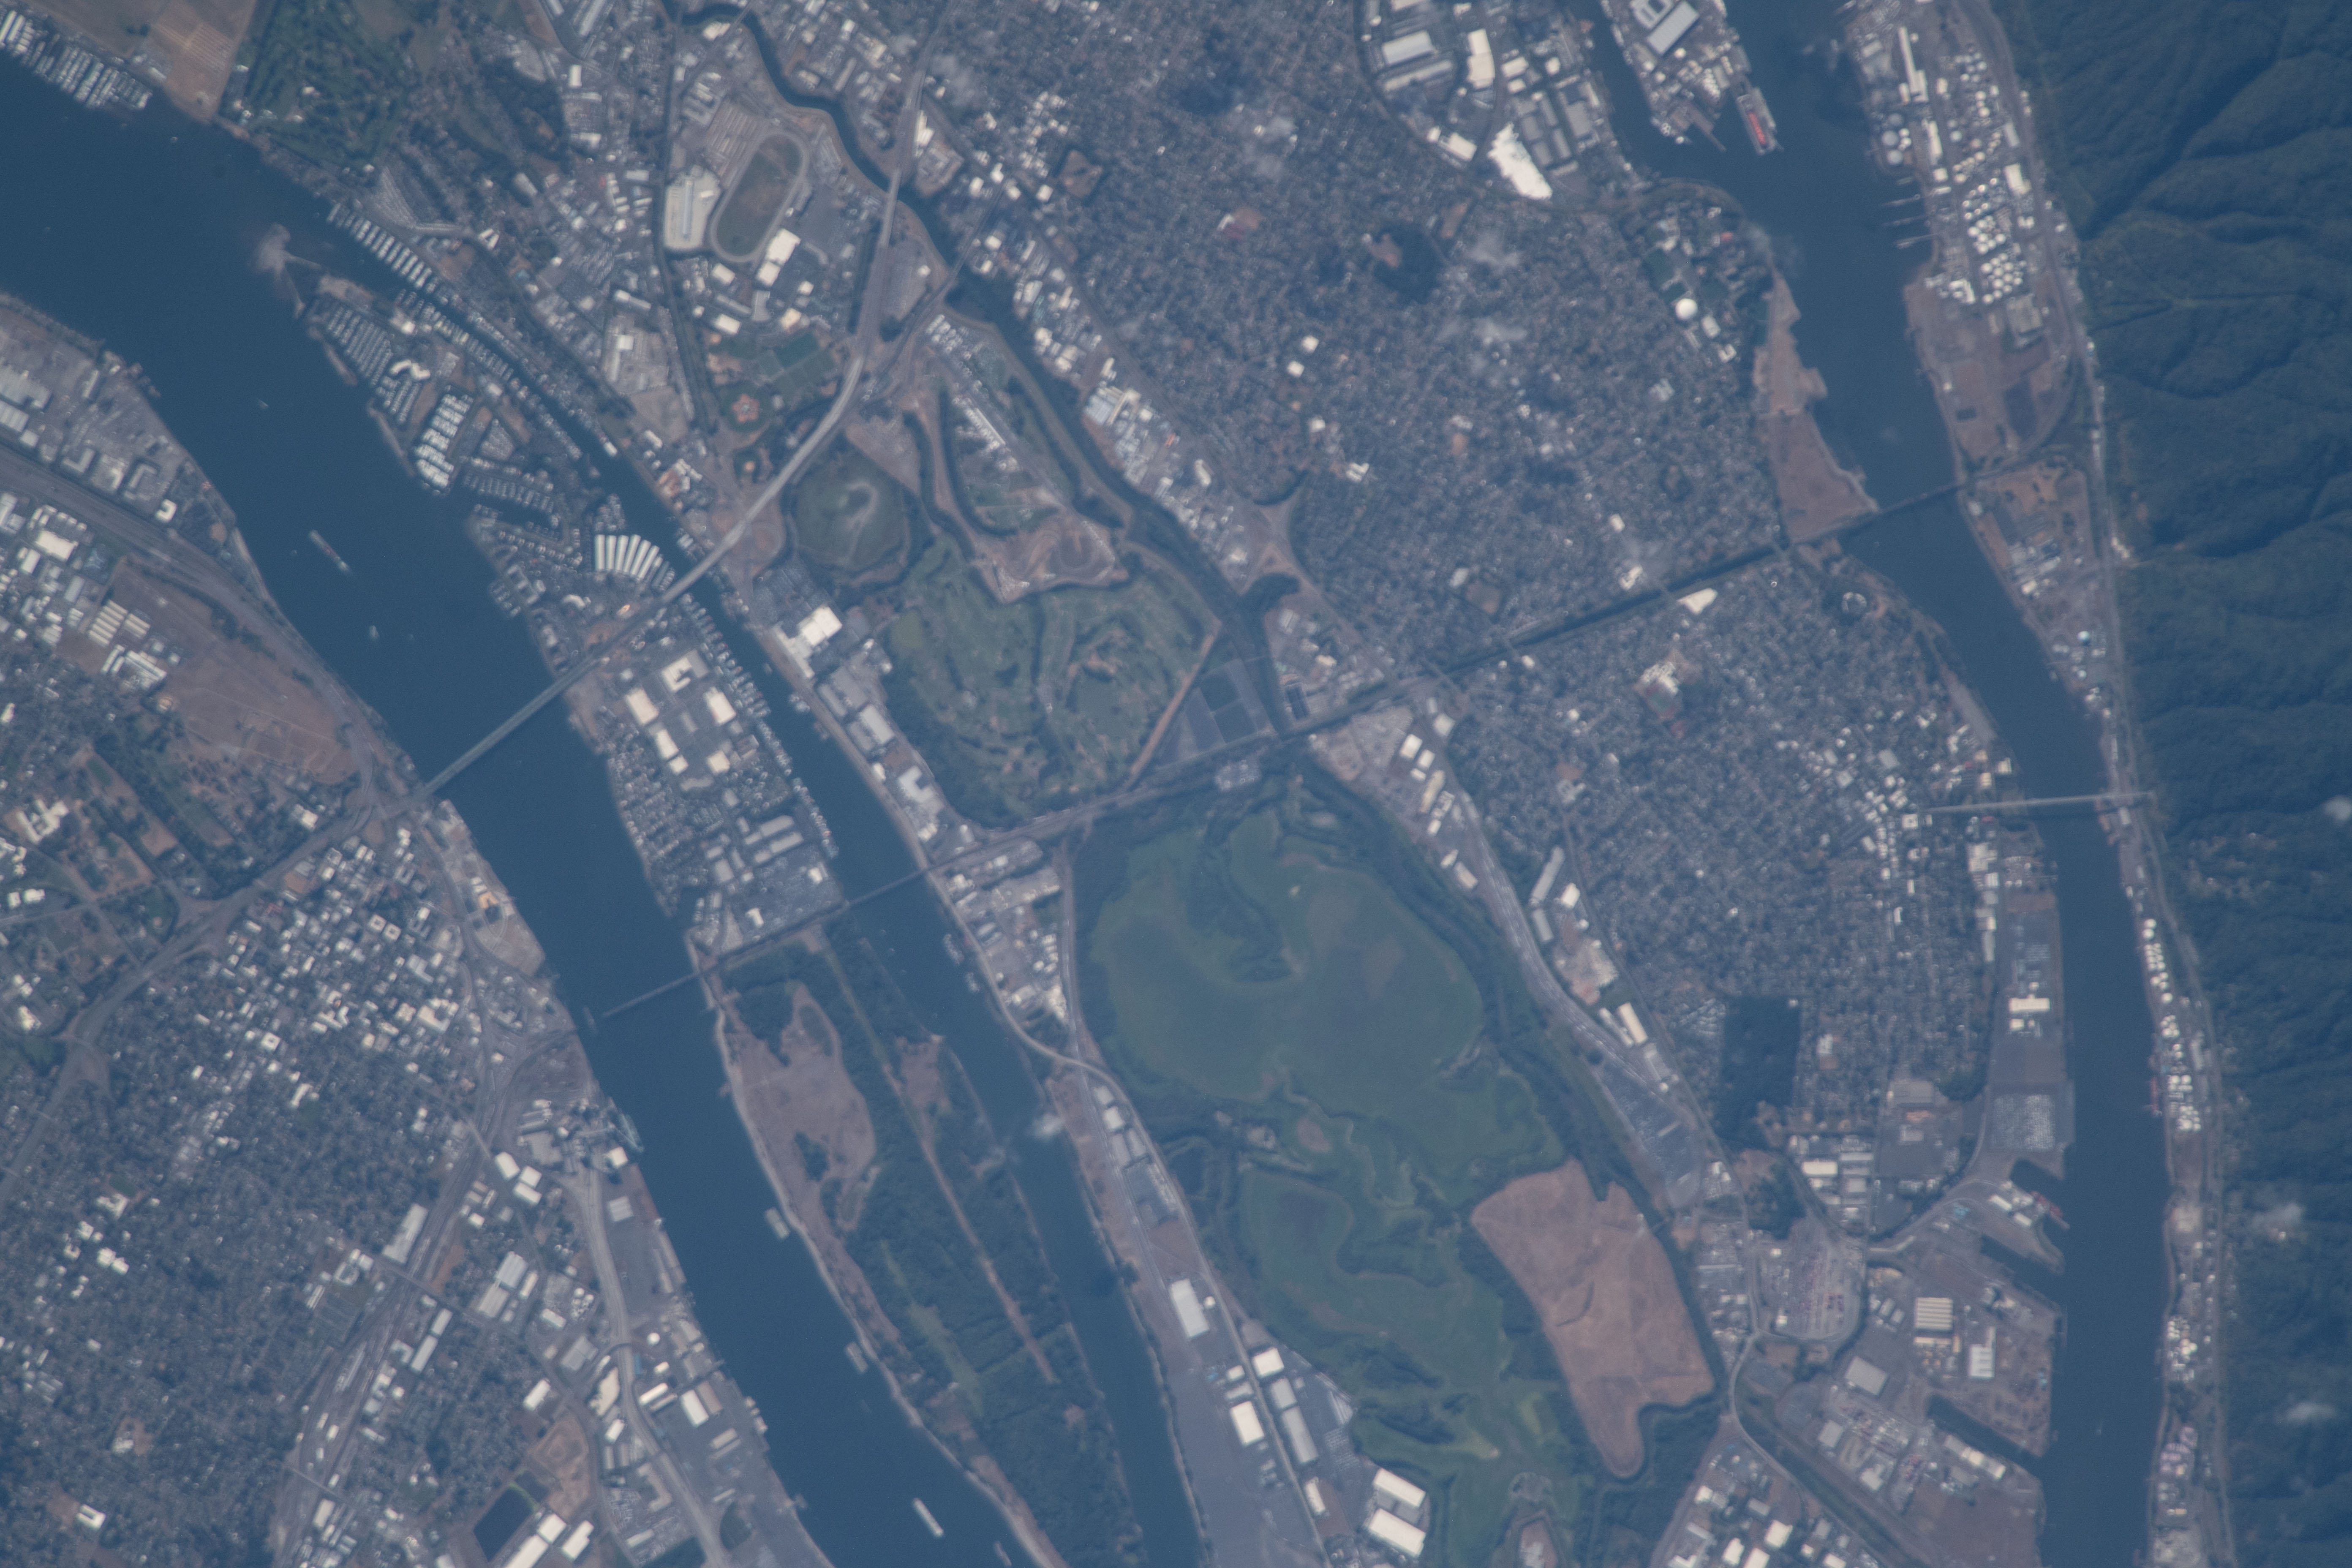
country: USA-OREGON
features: HAYDEN ISLAND, PORTLAND INTERNATIONAL AIRPORT, TOMAHAWK ISLAND
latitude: 45.6
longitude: -122.7
